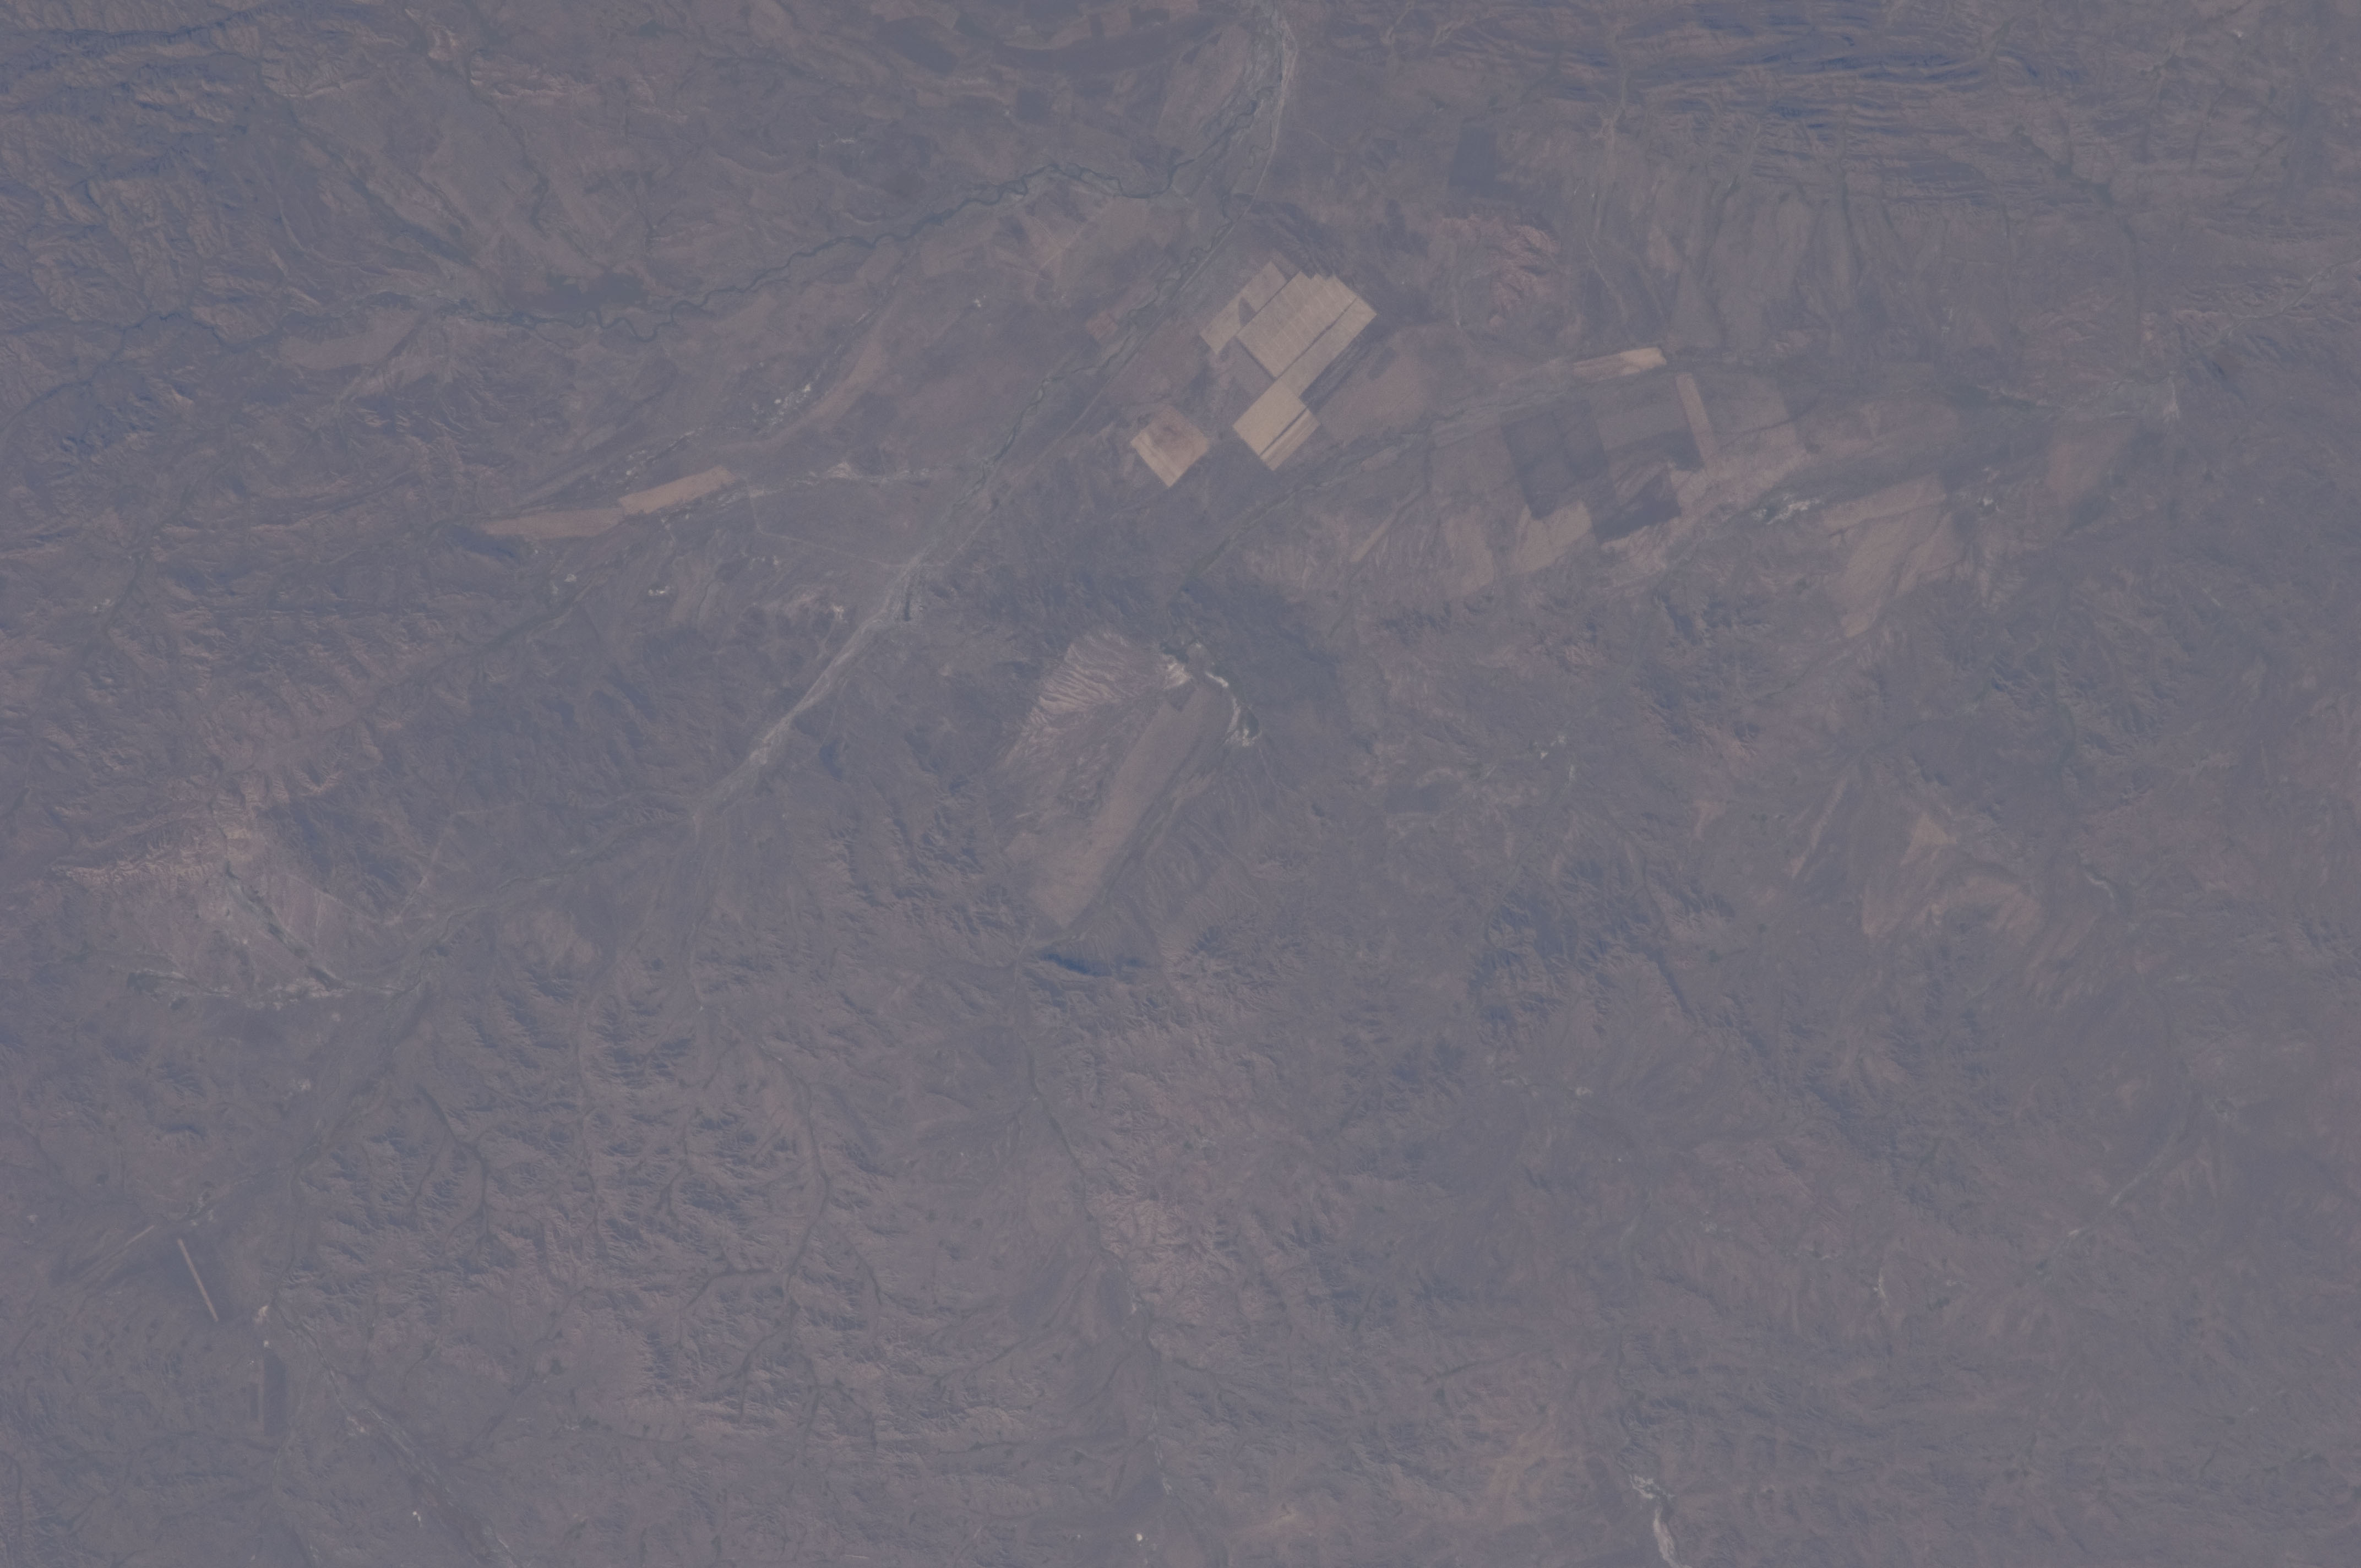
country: KAZAKHSTAN
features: BIGACH IMPACT CRATER, AGR., RIVER
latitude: 48.5
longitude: 82.1
